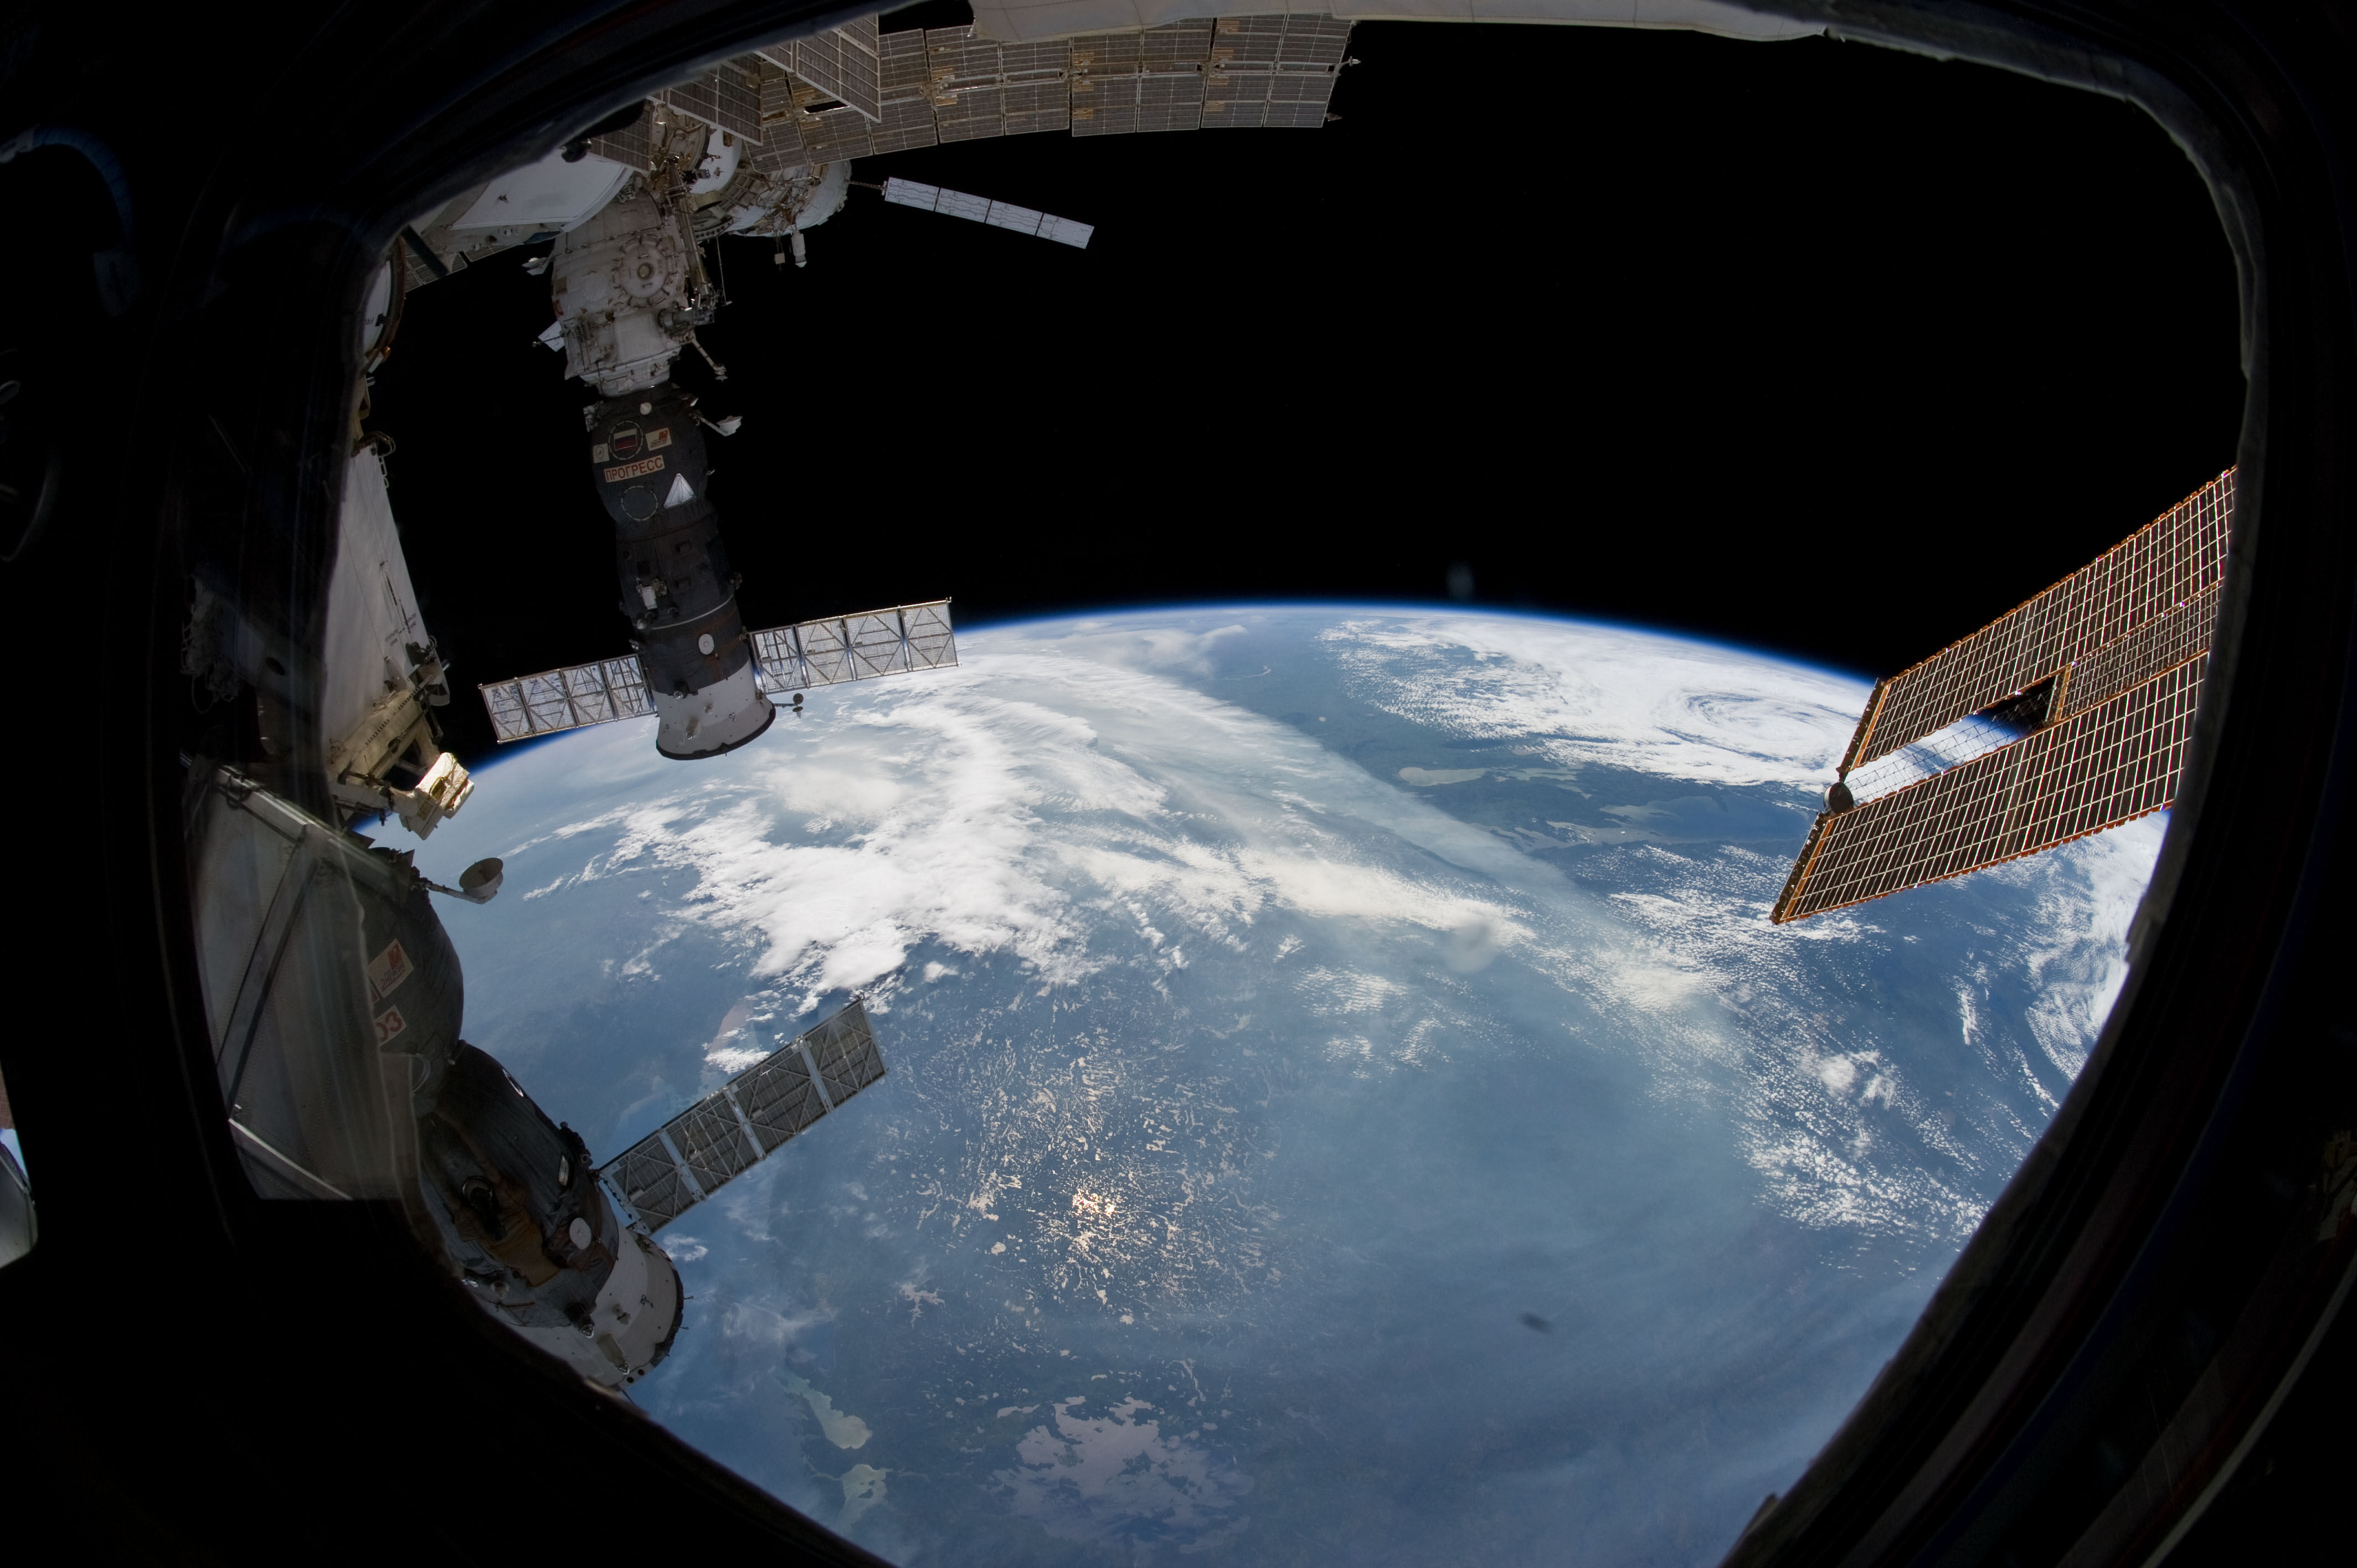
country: CANADA-O
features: PAN-LAKE NIPIGON TO WINNIPEG, SMOKE PLUME
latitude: 49.5
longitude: -95.0
